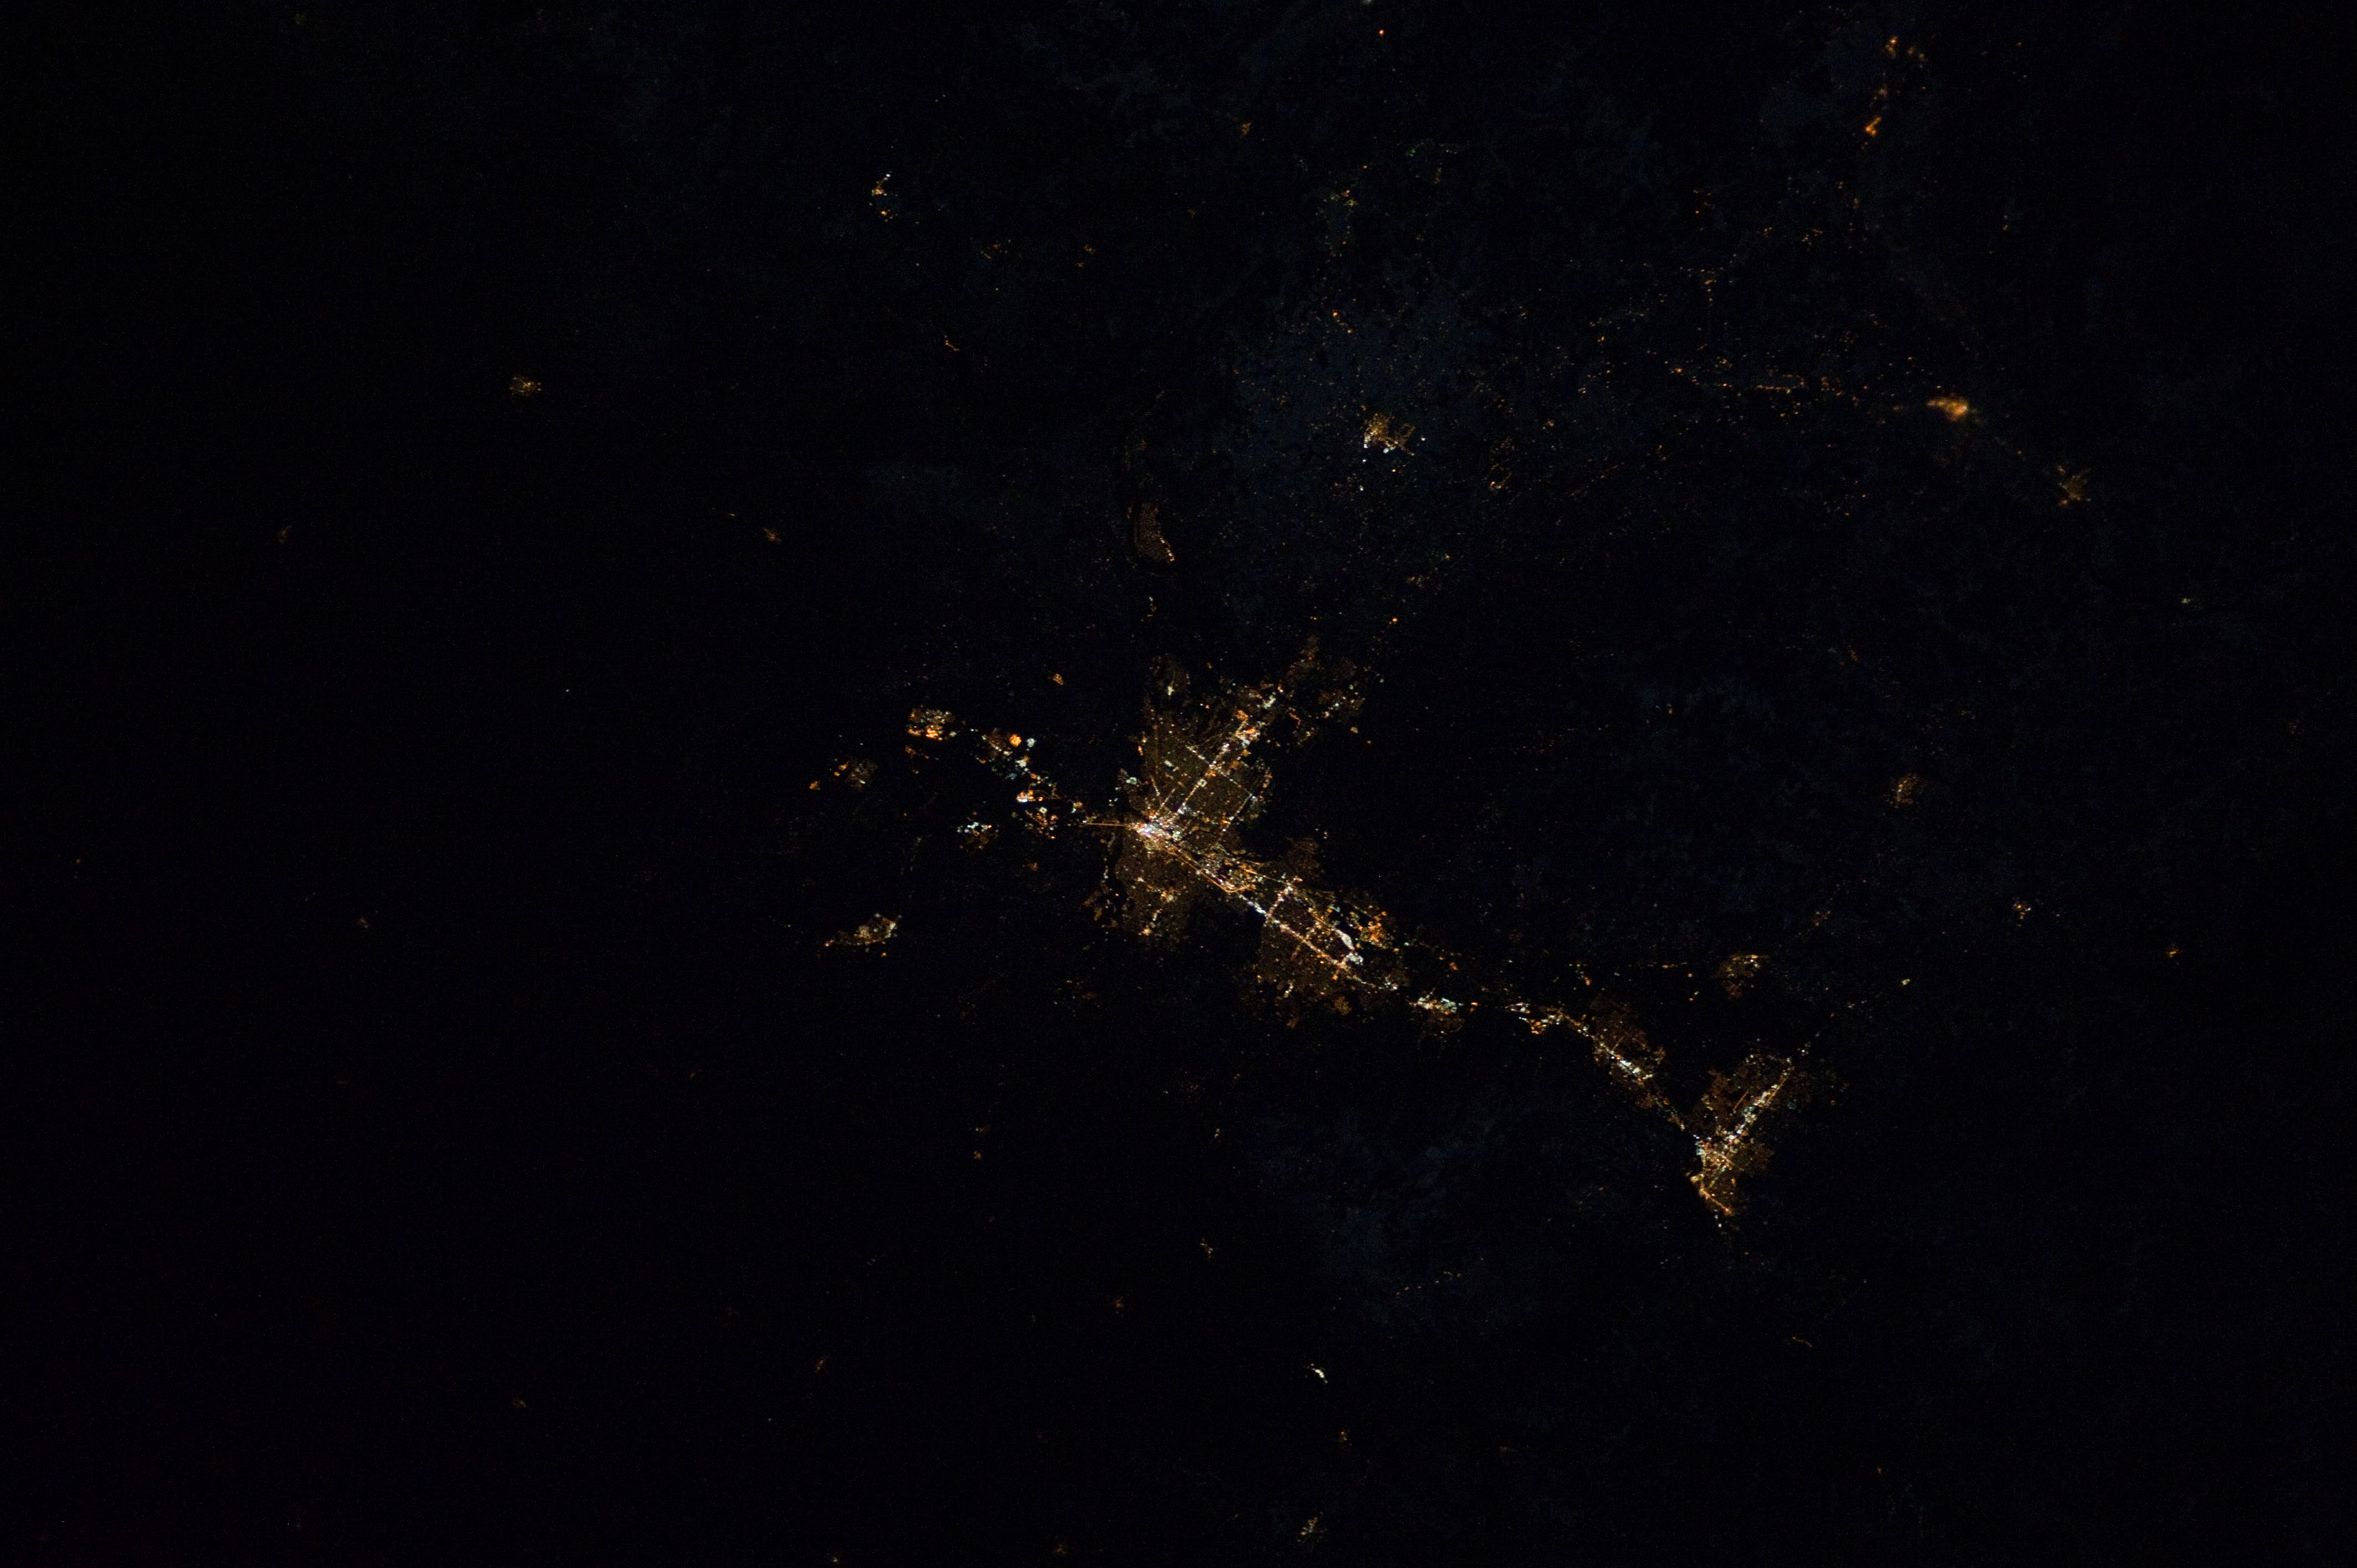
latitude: 47.7
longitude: -117.4
